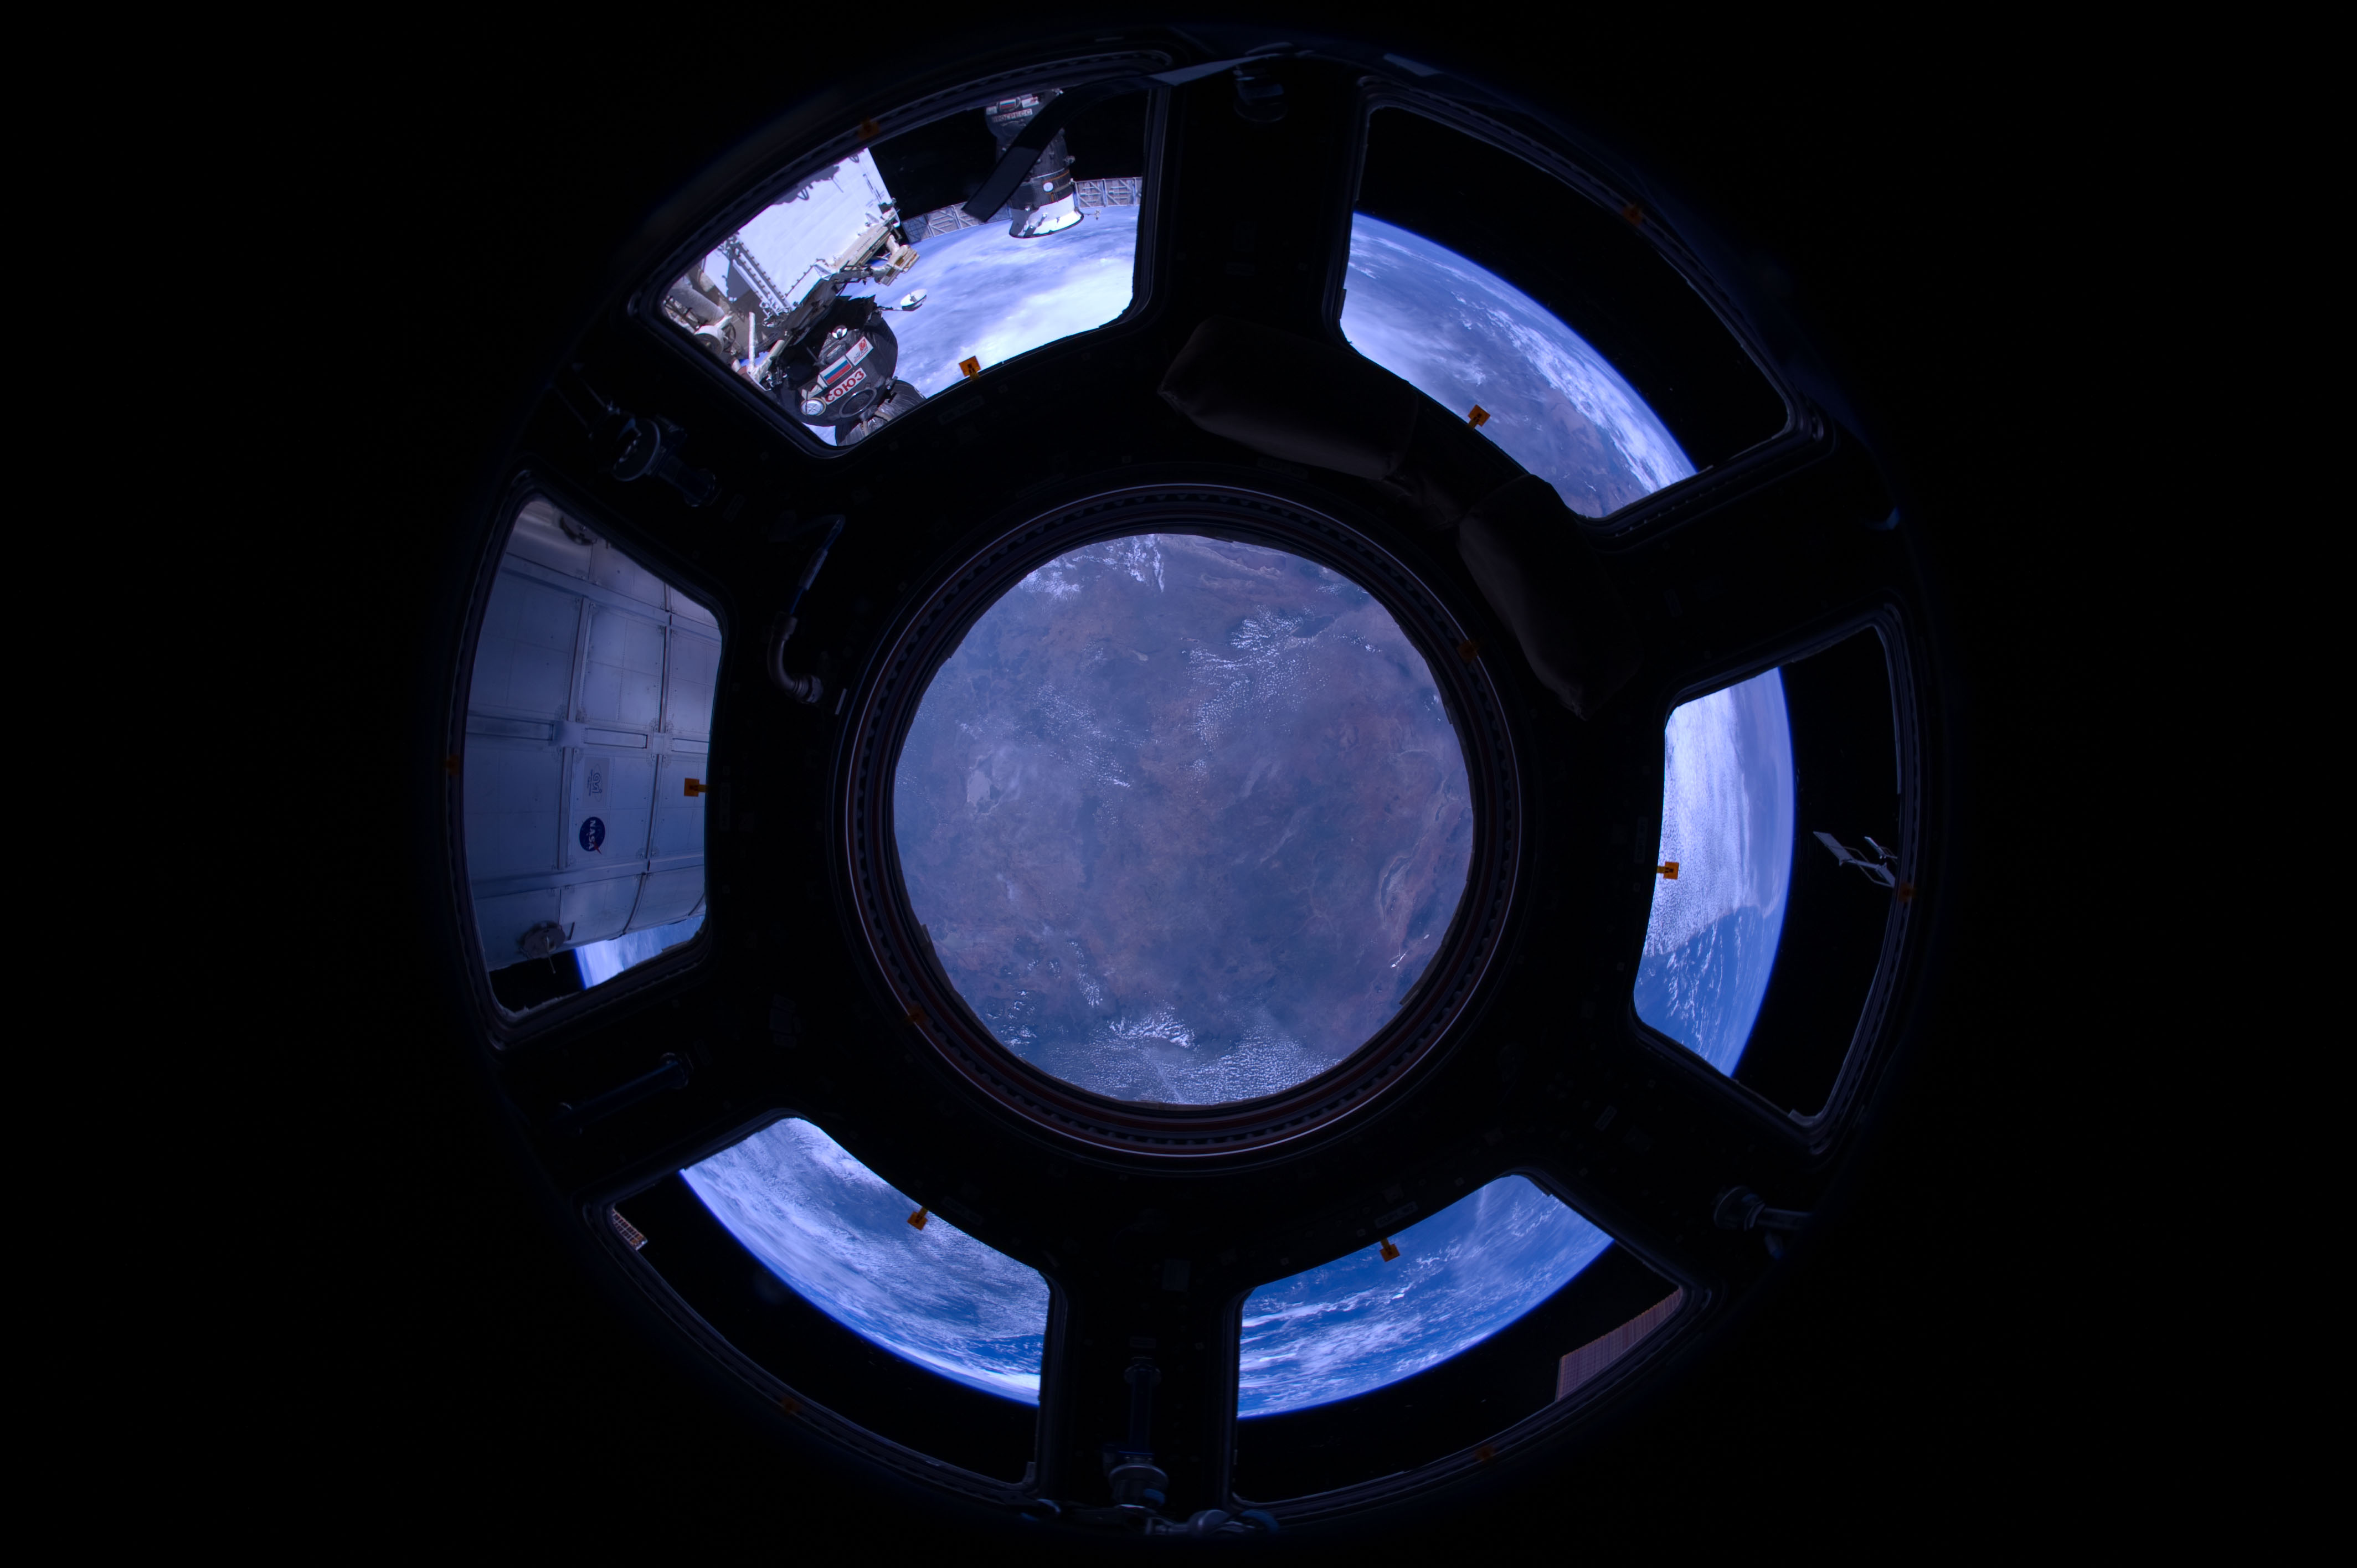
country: TANZANIA
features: L. SULUNGA, MAHENGE SCARP, RUVU DRAIN.
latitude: -5.0
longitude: 36.5
